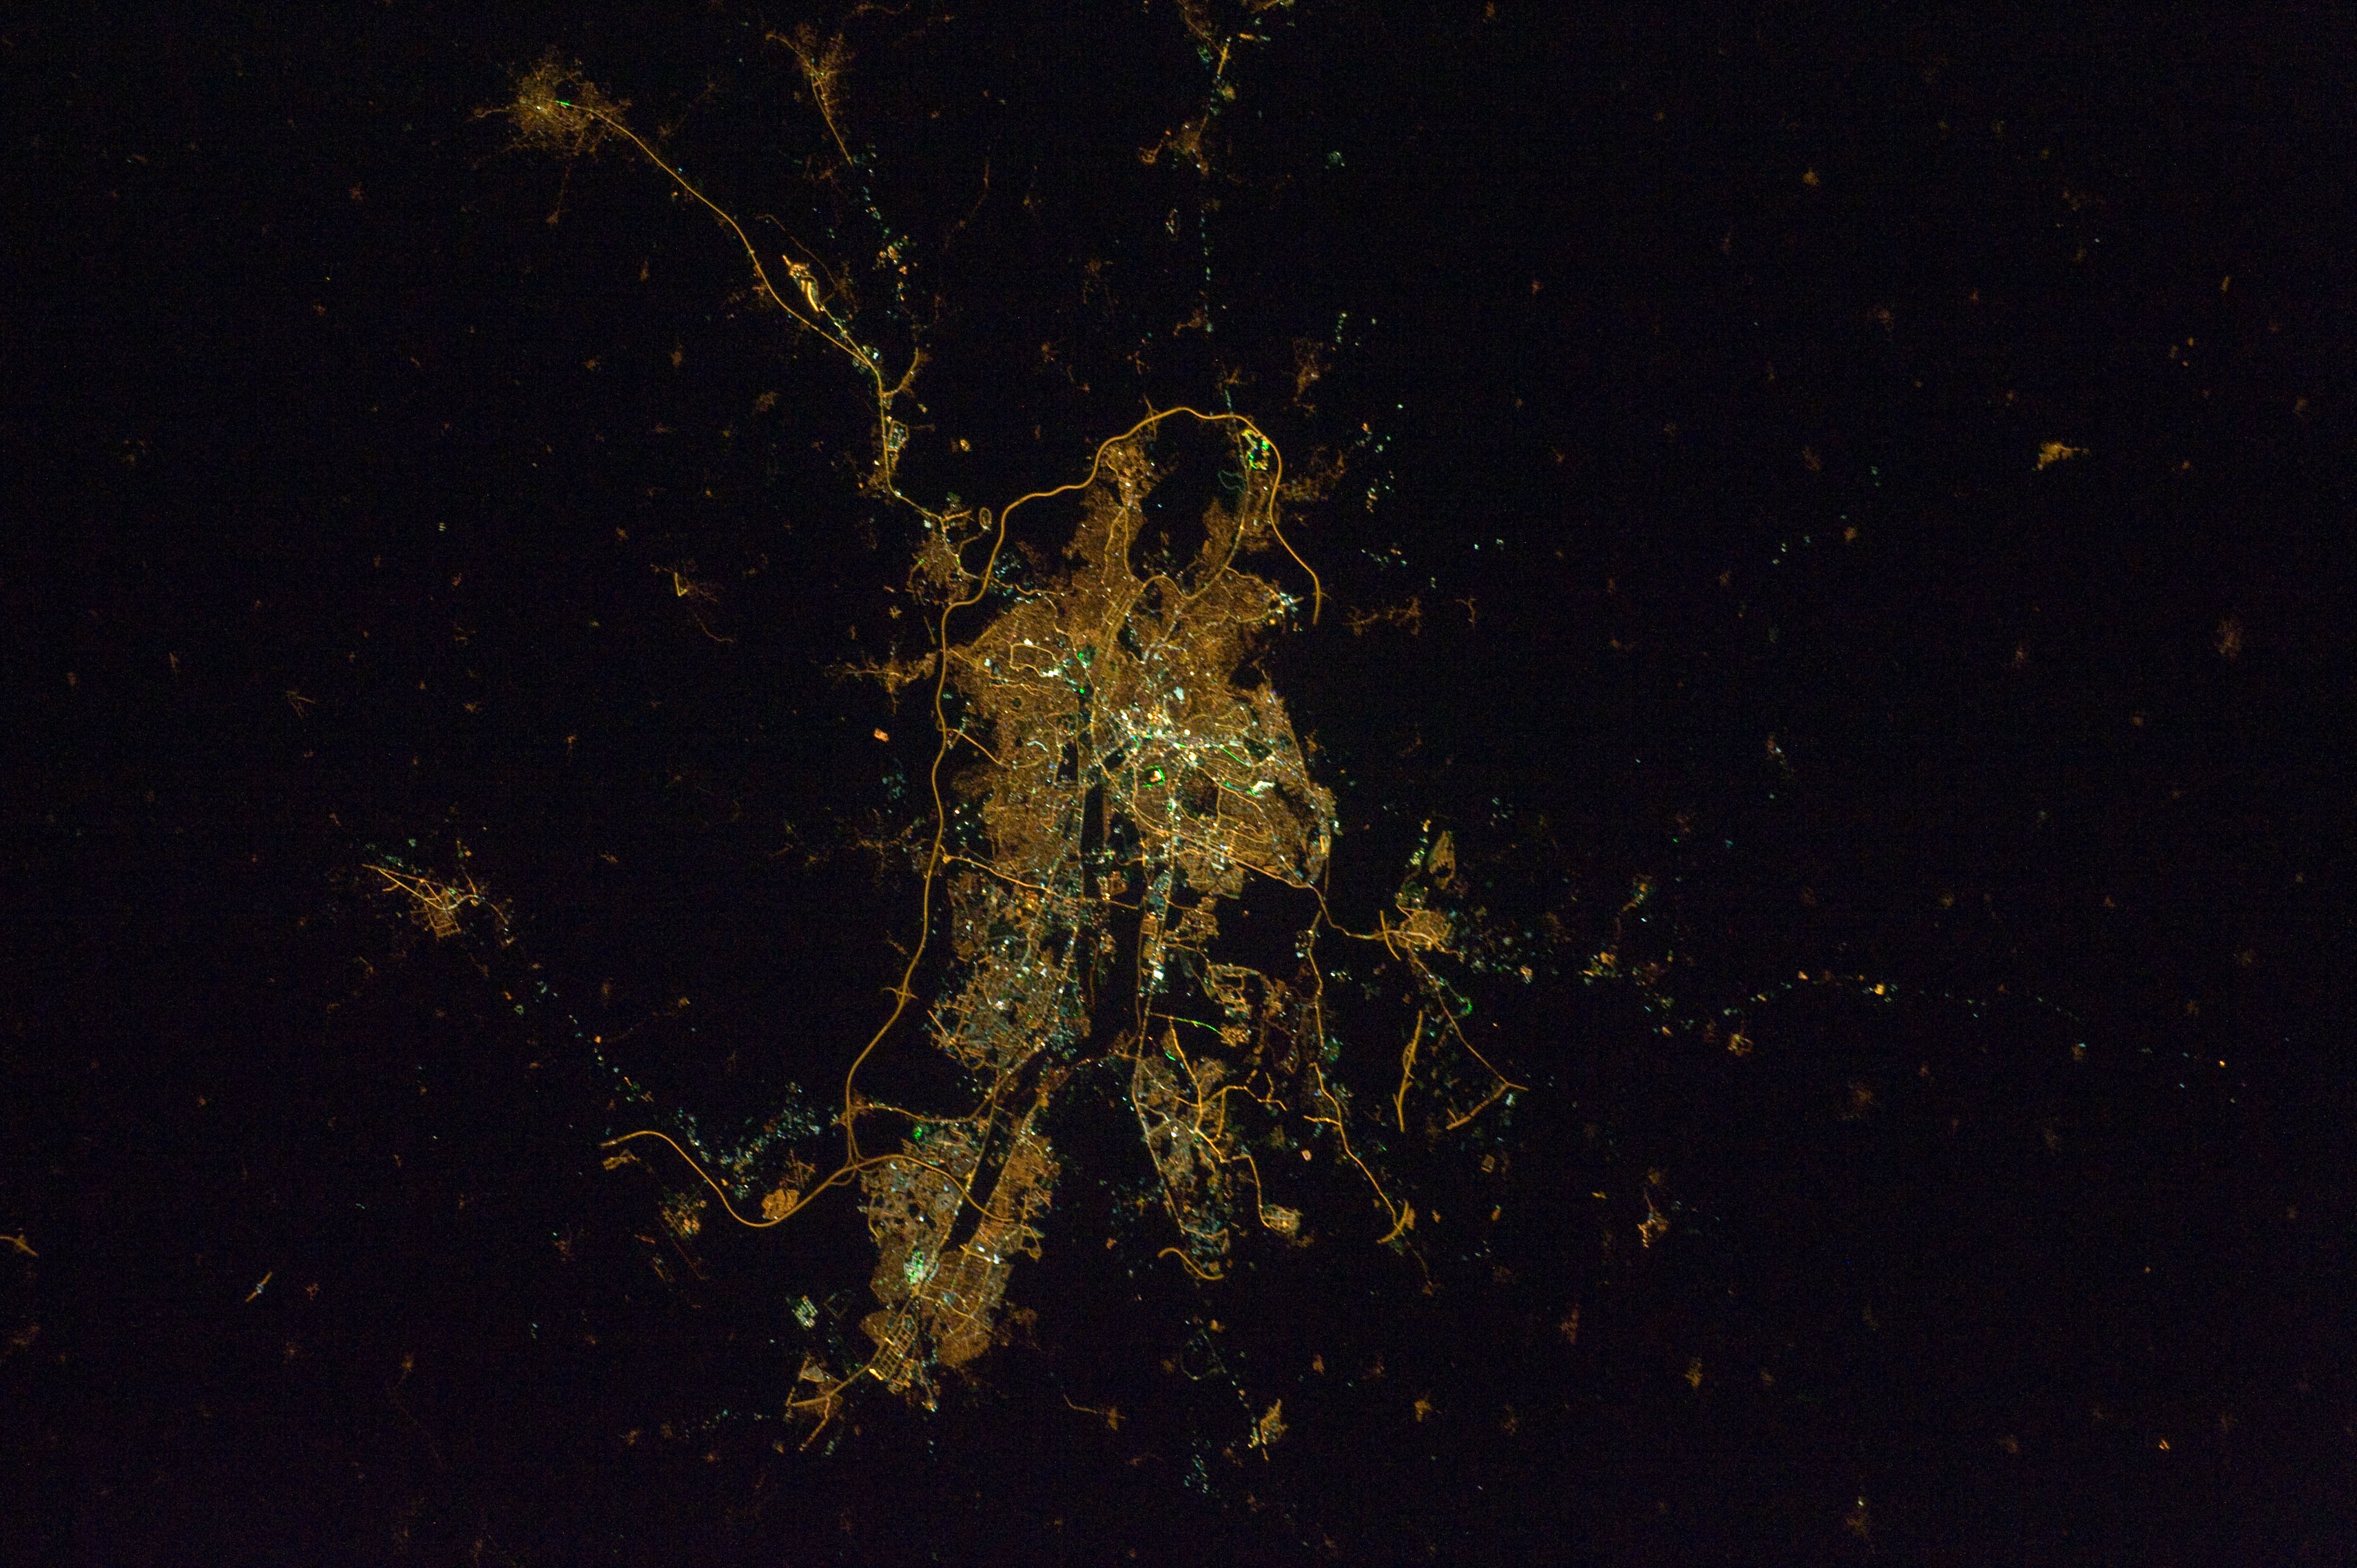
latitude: 39.9
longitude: 32.9
